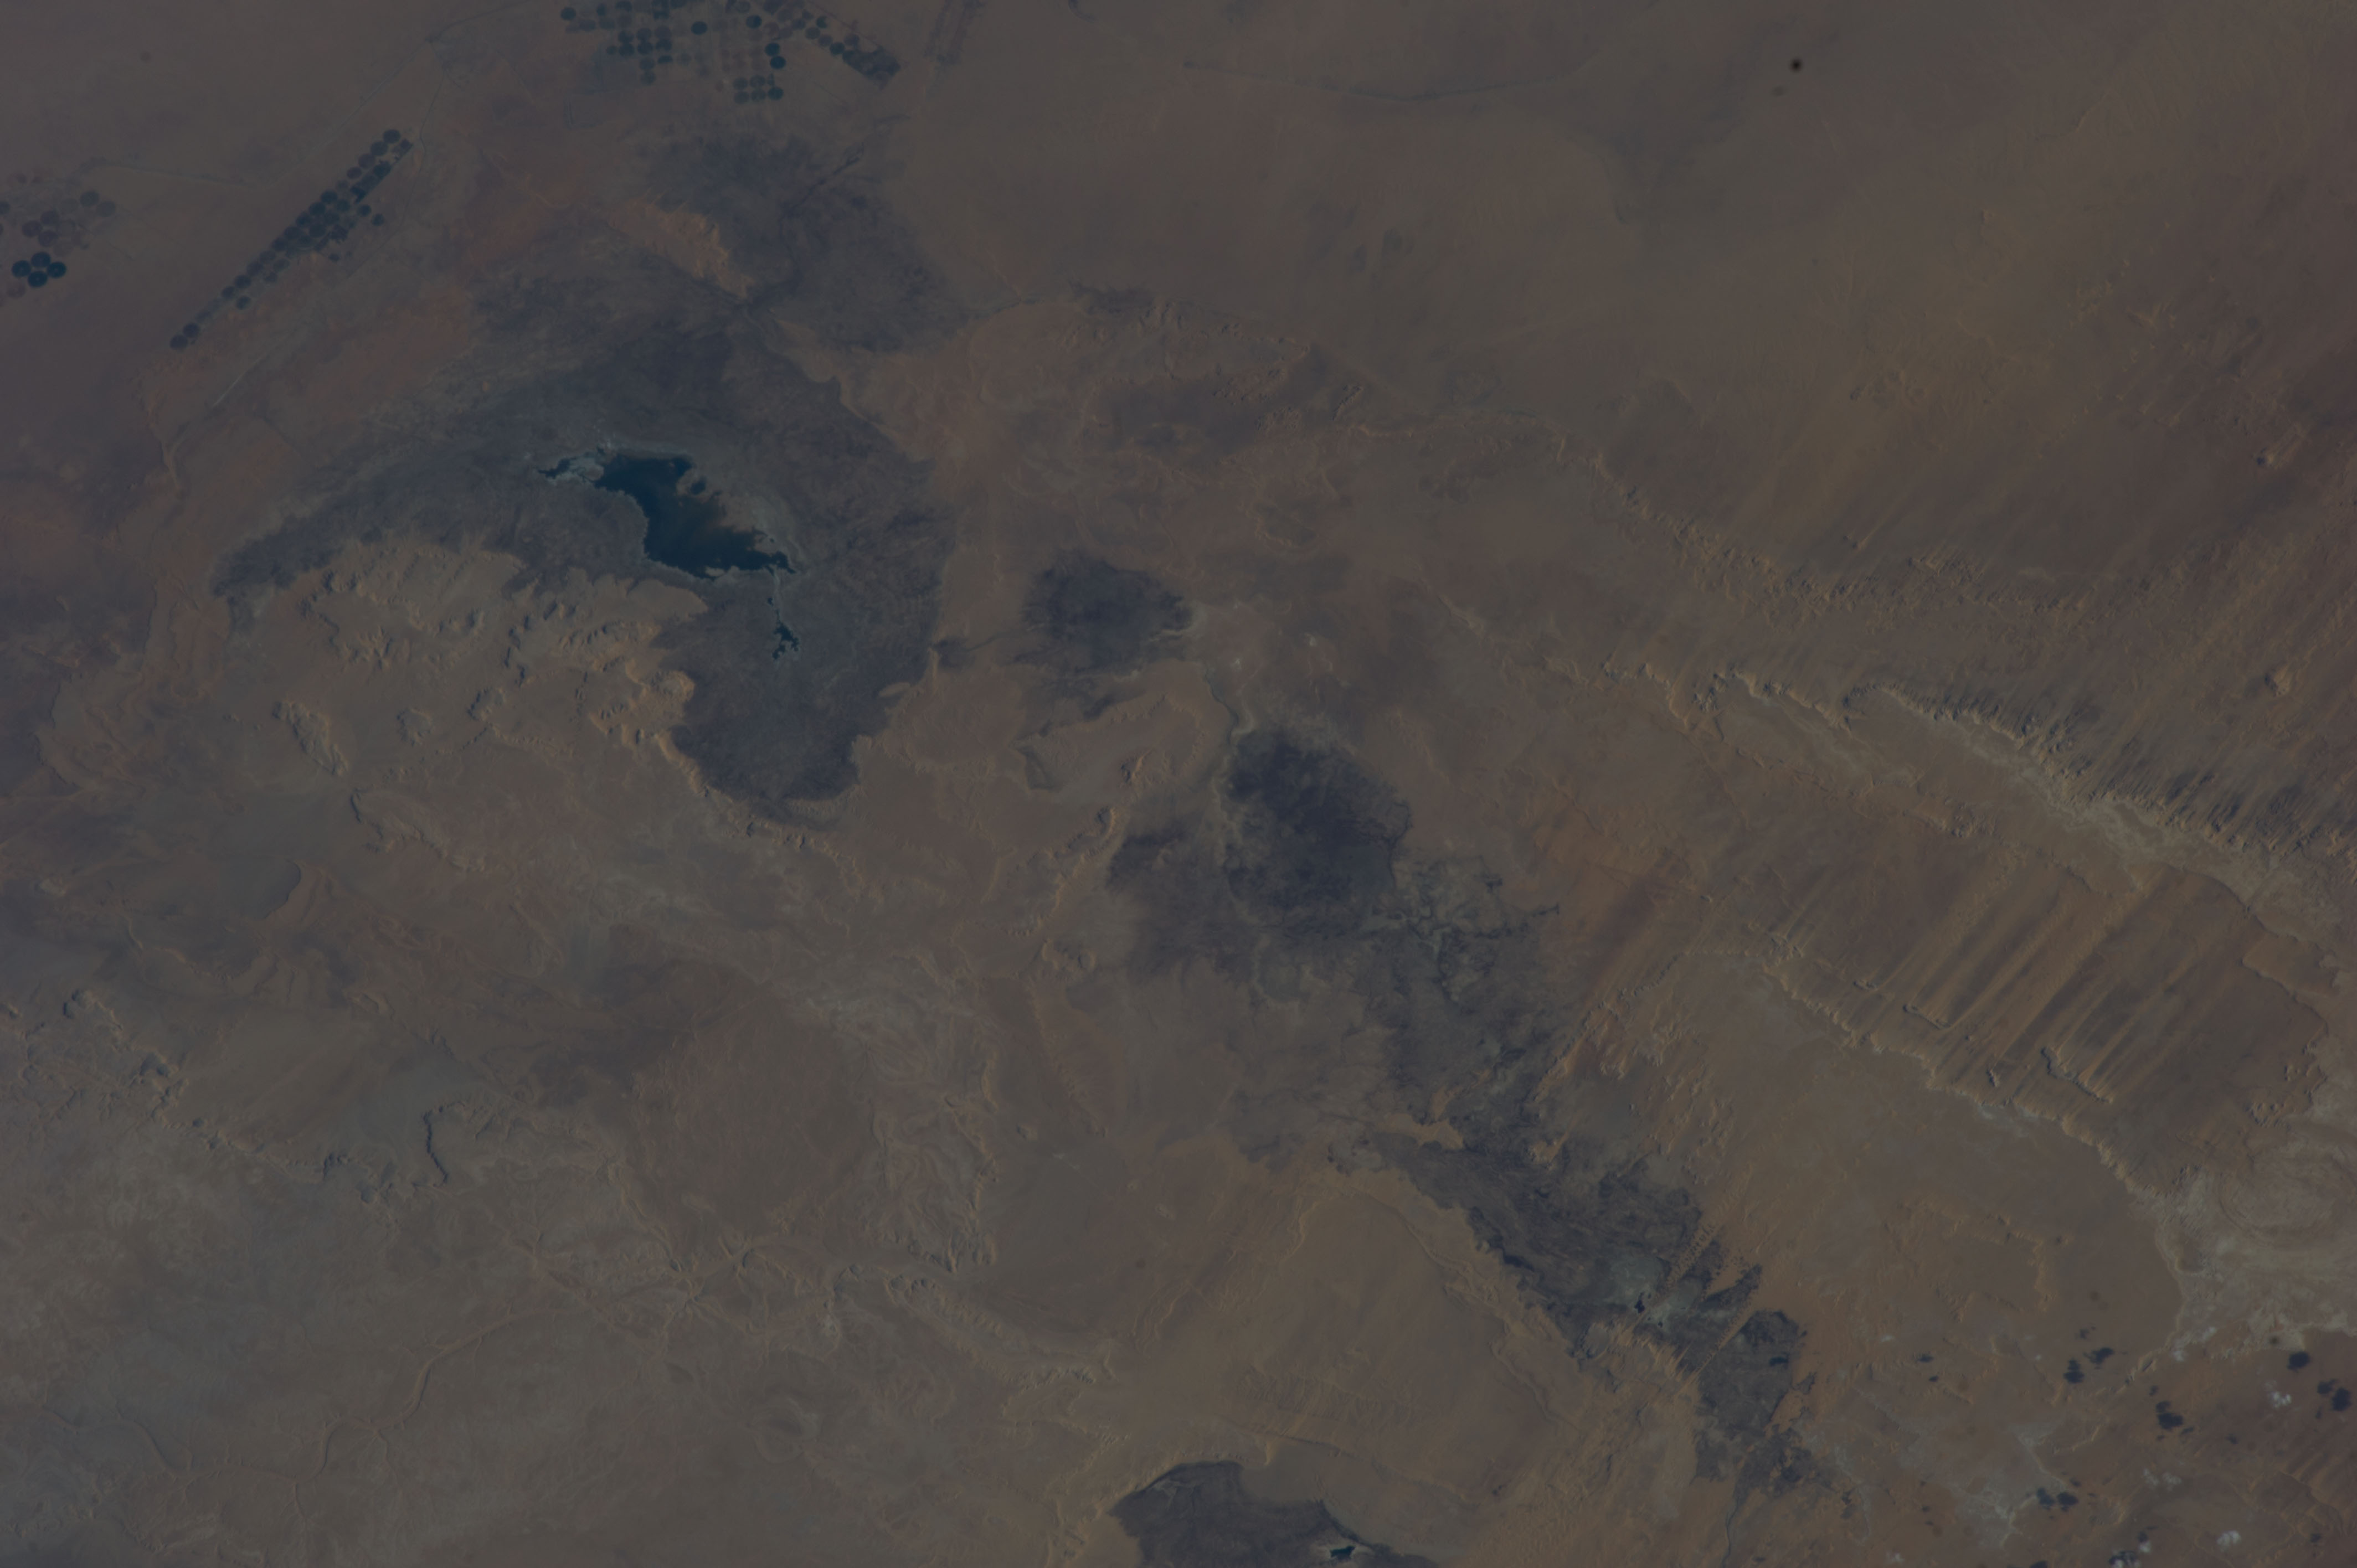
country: EGYPT
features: TOSHKA LAKES, DESERT
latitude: 23.1
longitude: 31.0
